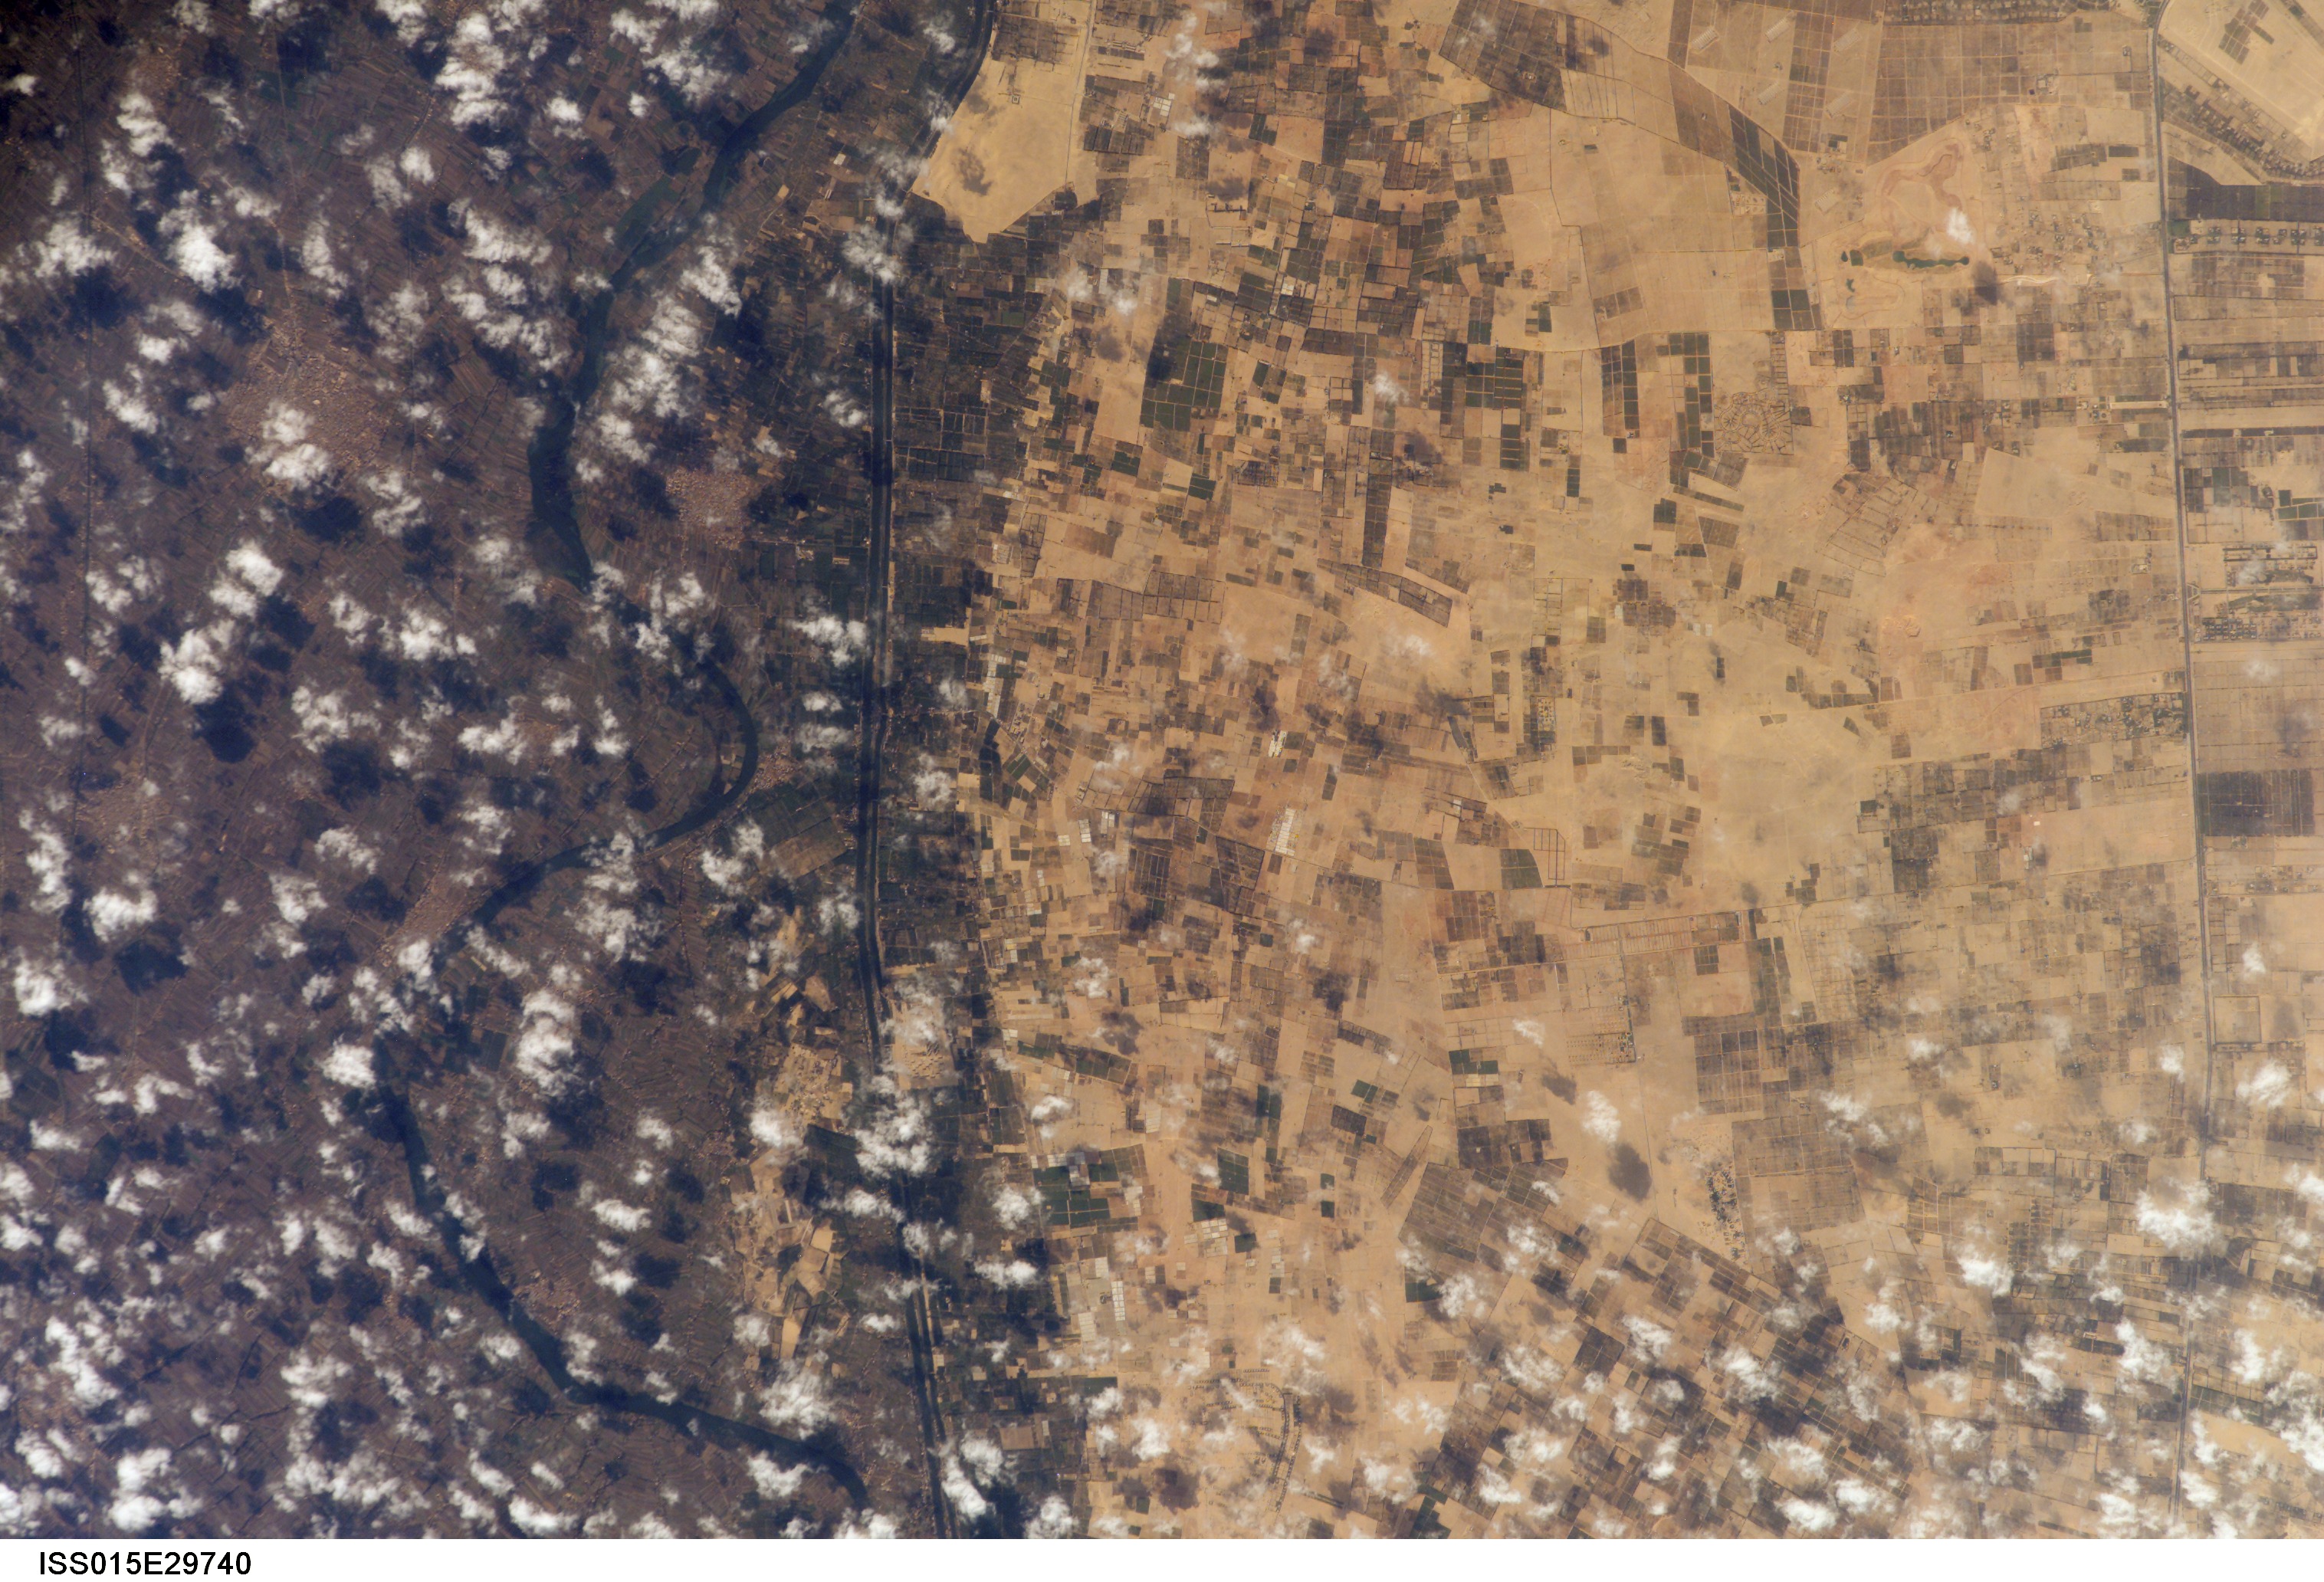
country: EGYPT
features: AGR., ROADS, SW. NILE R. DELTA
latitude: 30.2
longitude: 30.9
